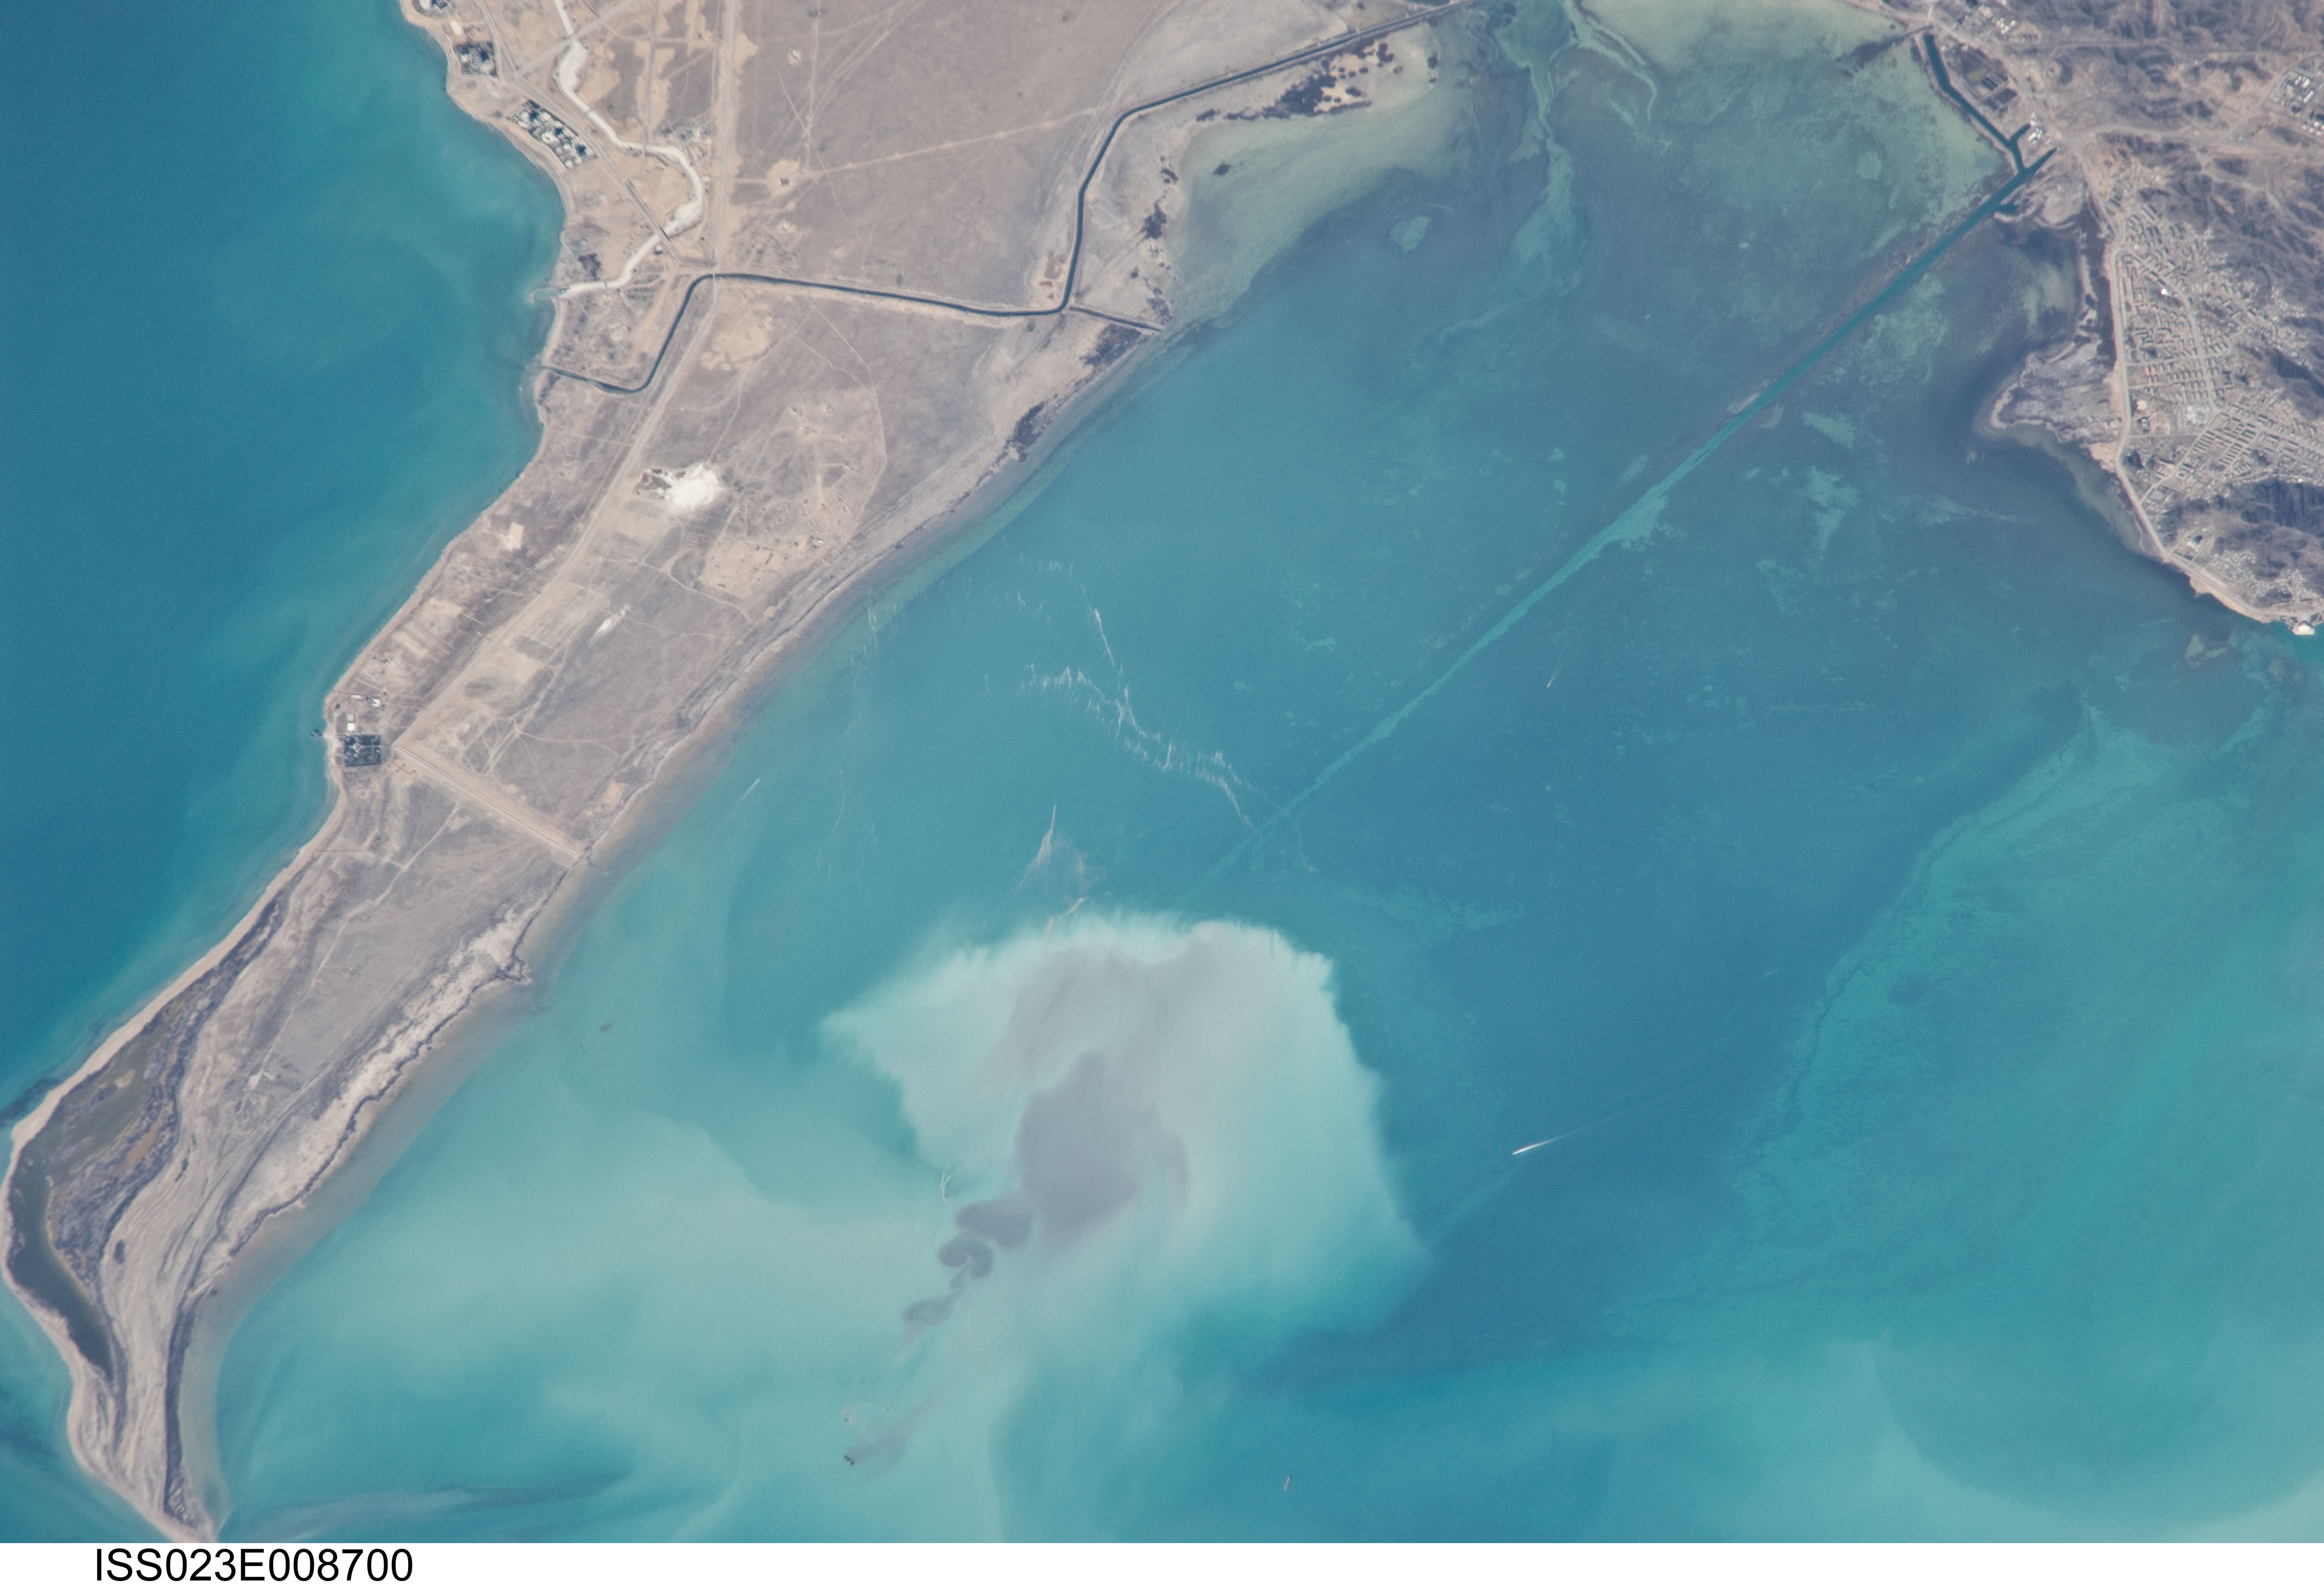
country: TURKMENISTAN
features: TURKMENBASHI BAY, PENINSULA
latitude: 39.9
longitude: 53.0
